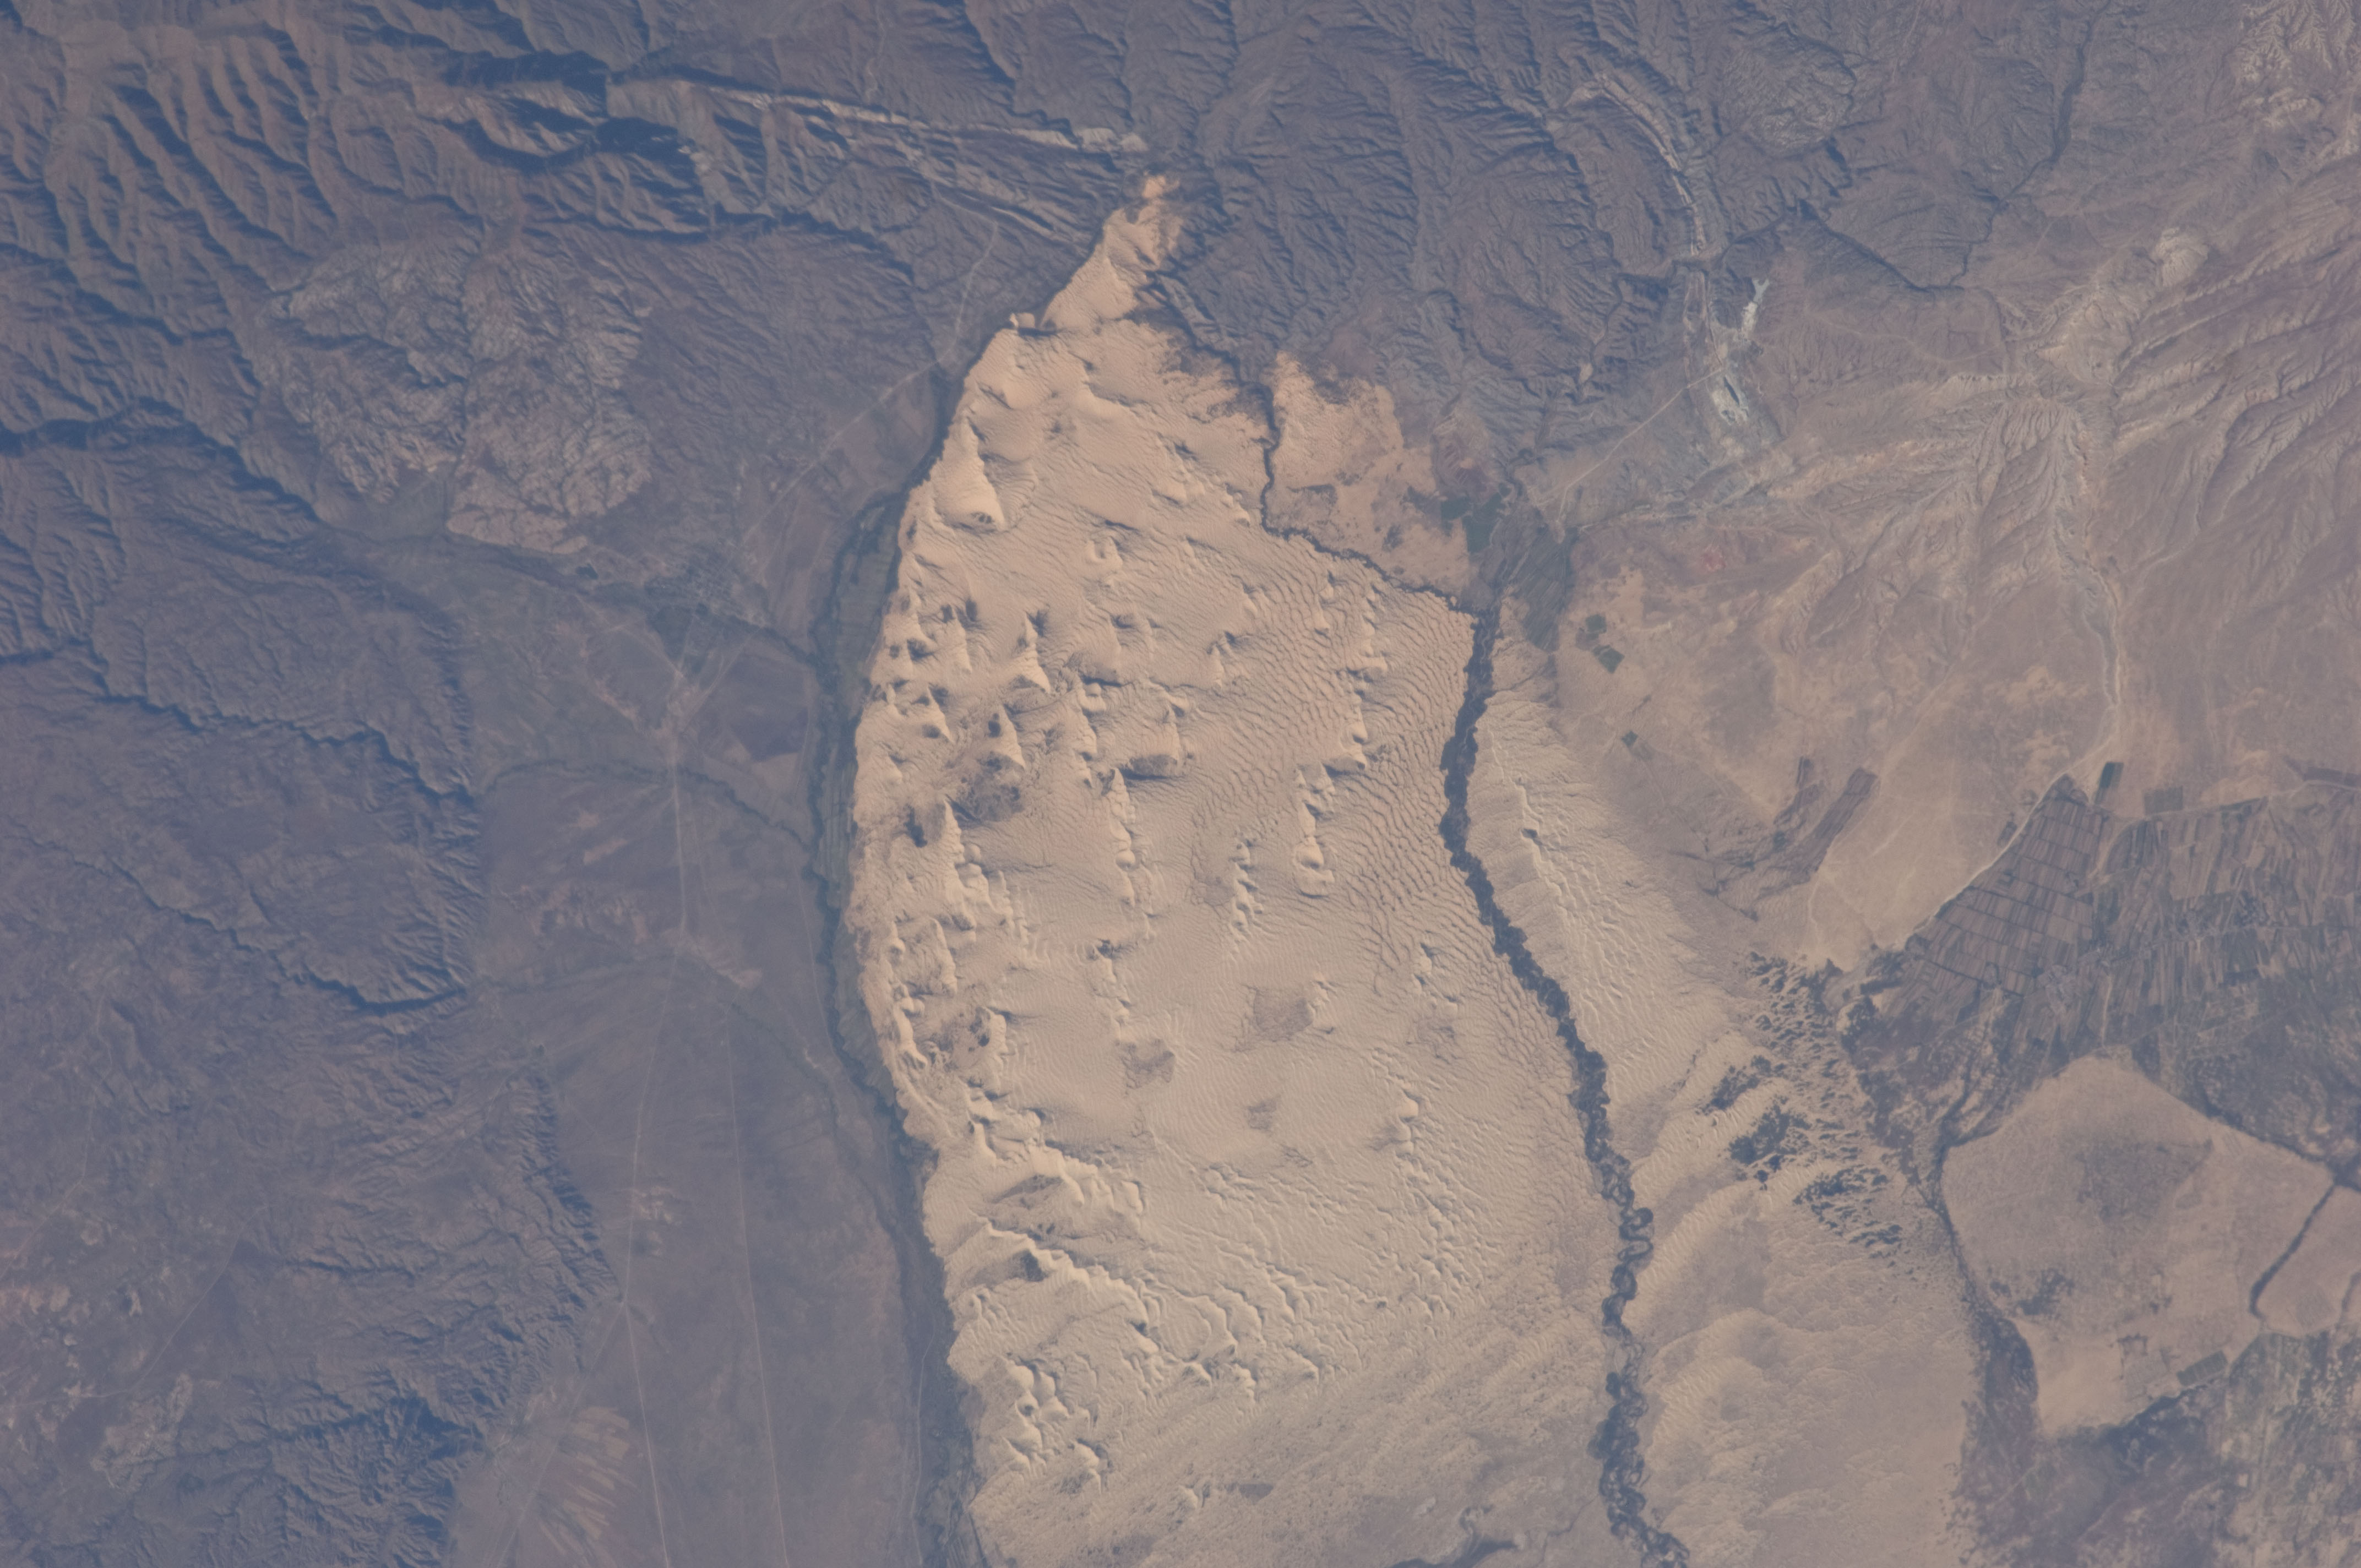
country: CHINA
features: DUNE FIELD, AGR., FOOTHILLS
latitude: 48.3
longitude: 85.8
